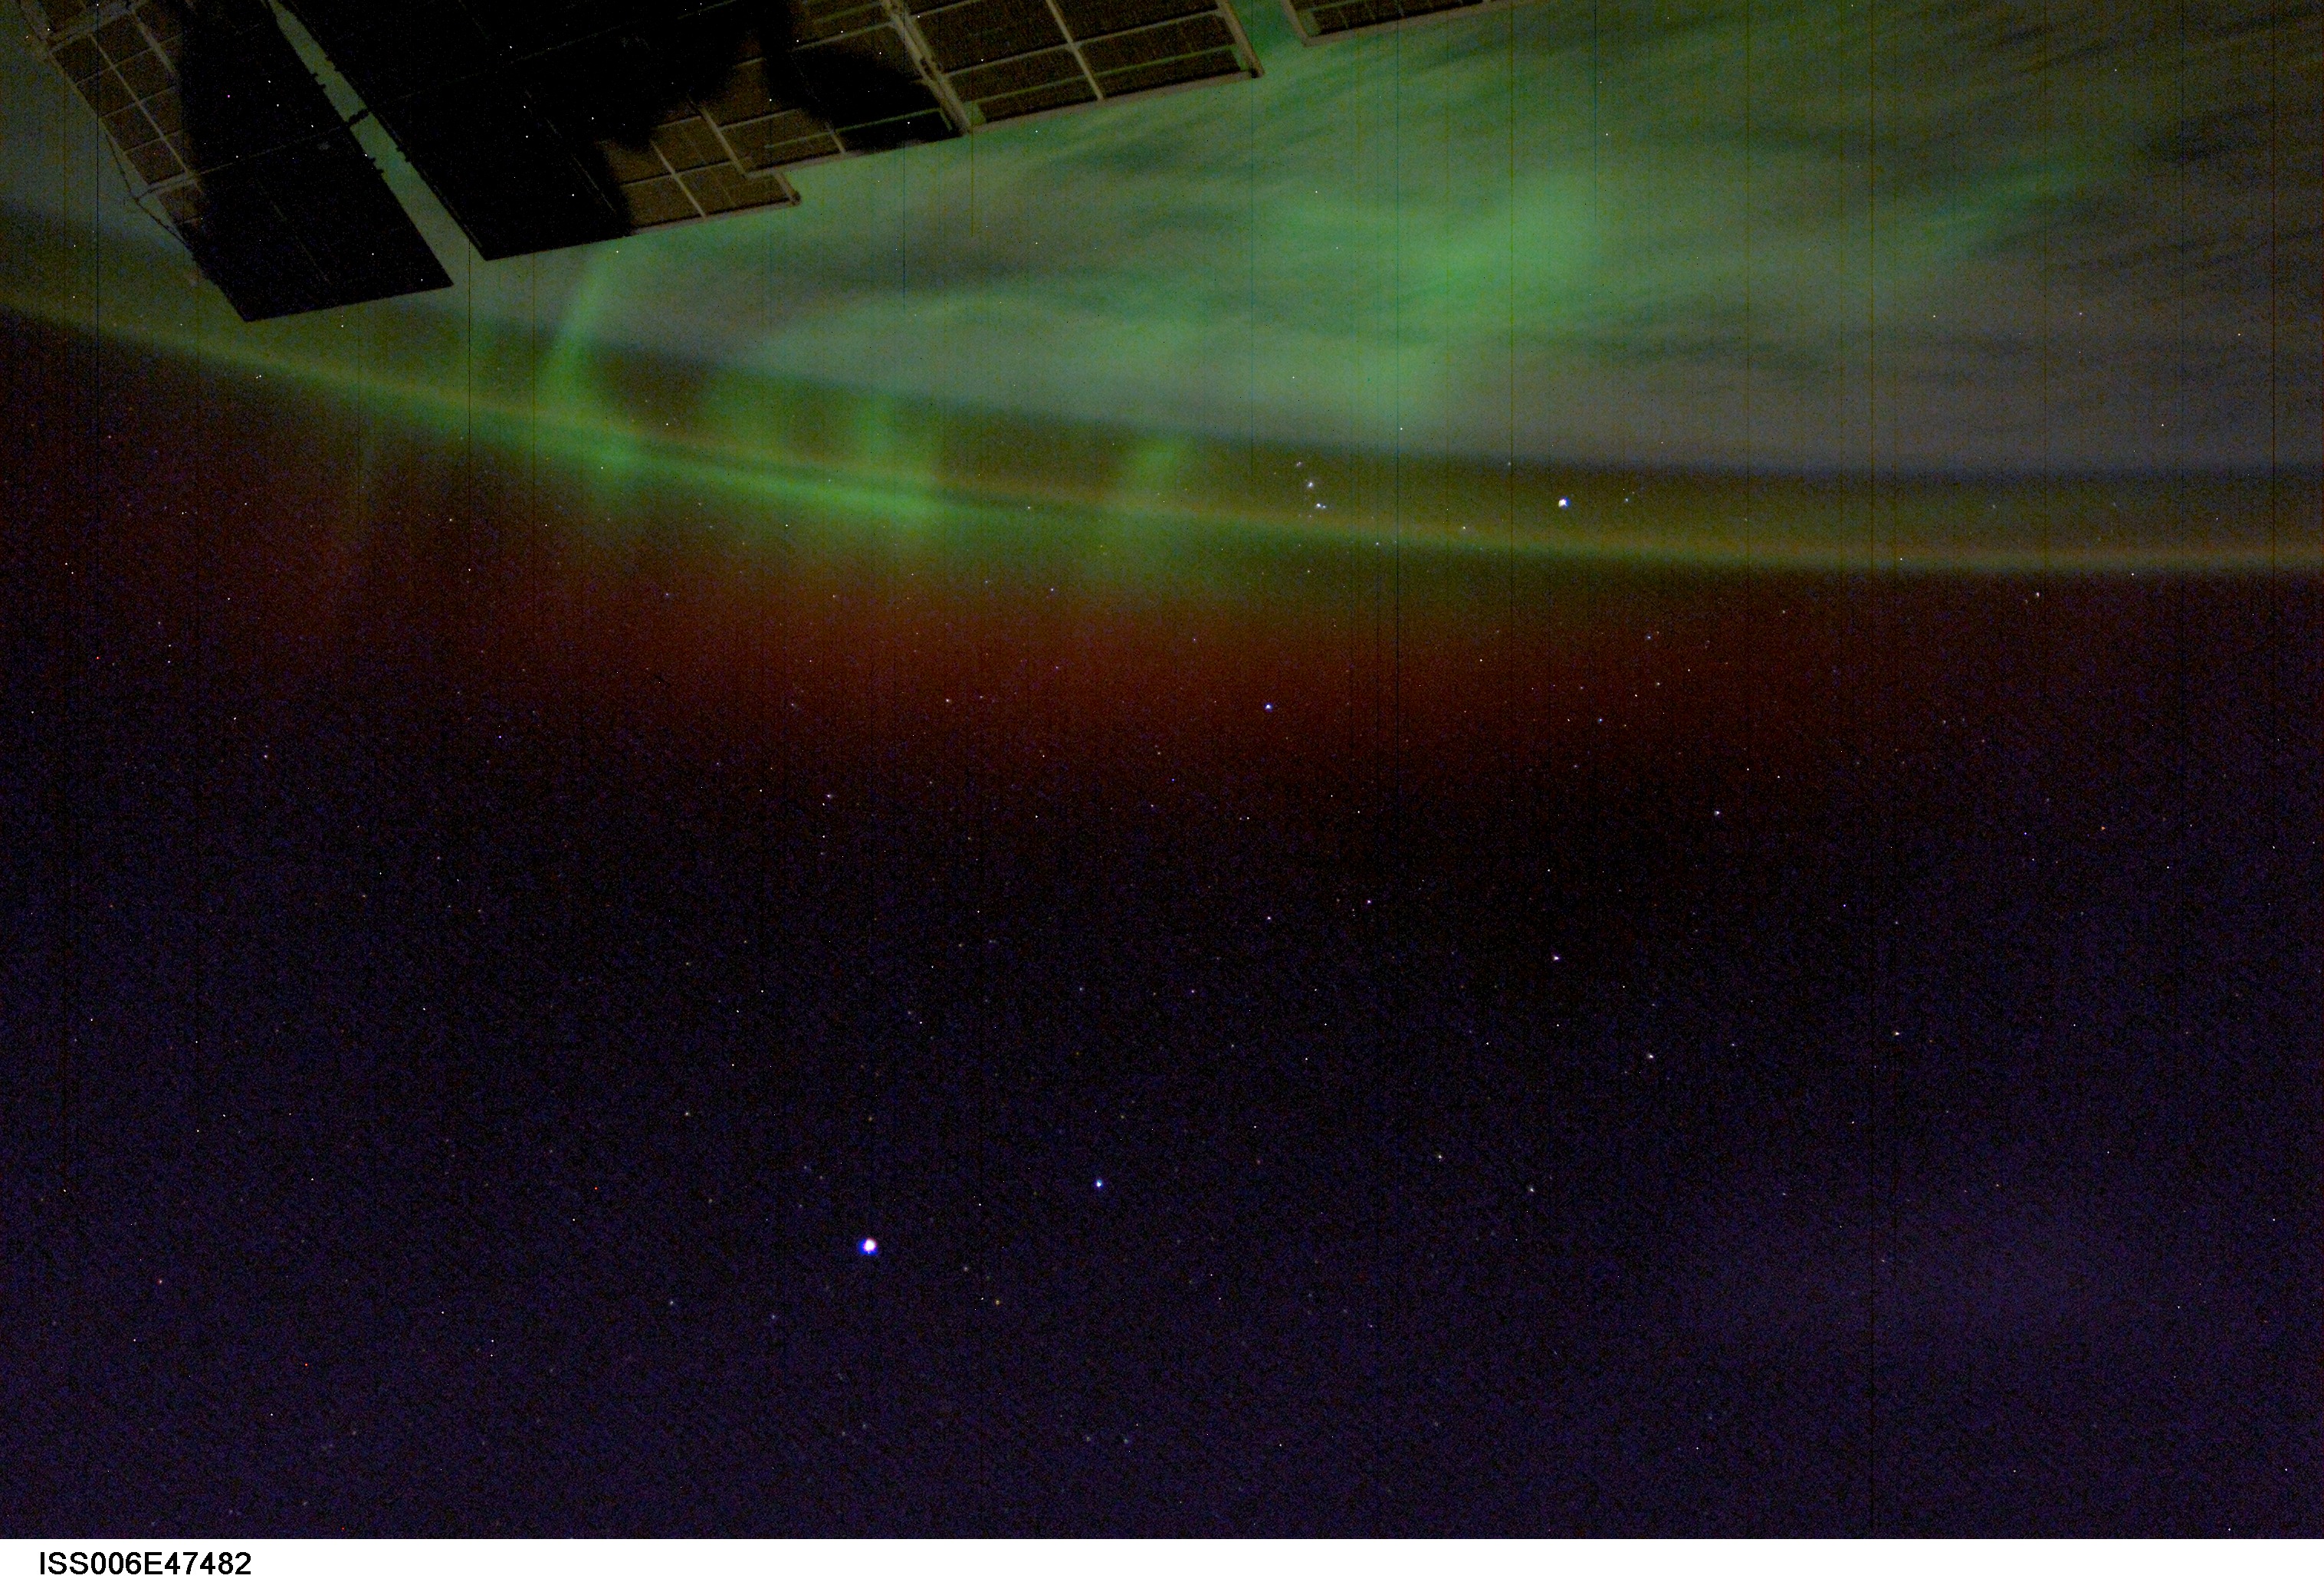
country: AURORA
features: AURORA, ORION SETTING, SIRIUS
